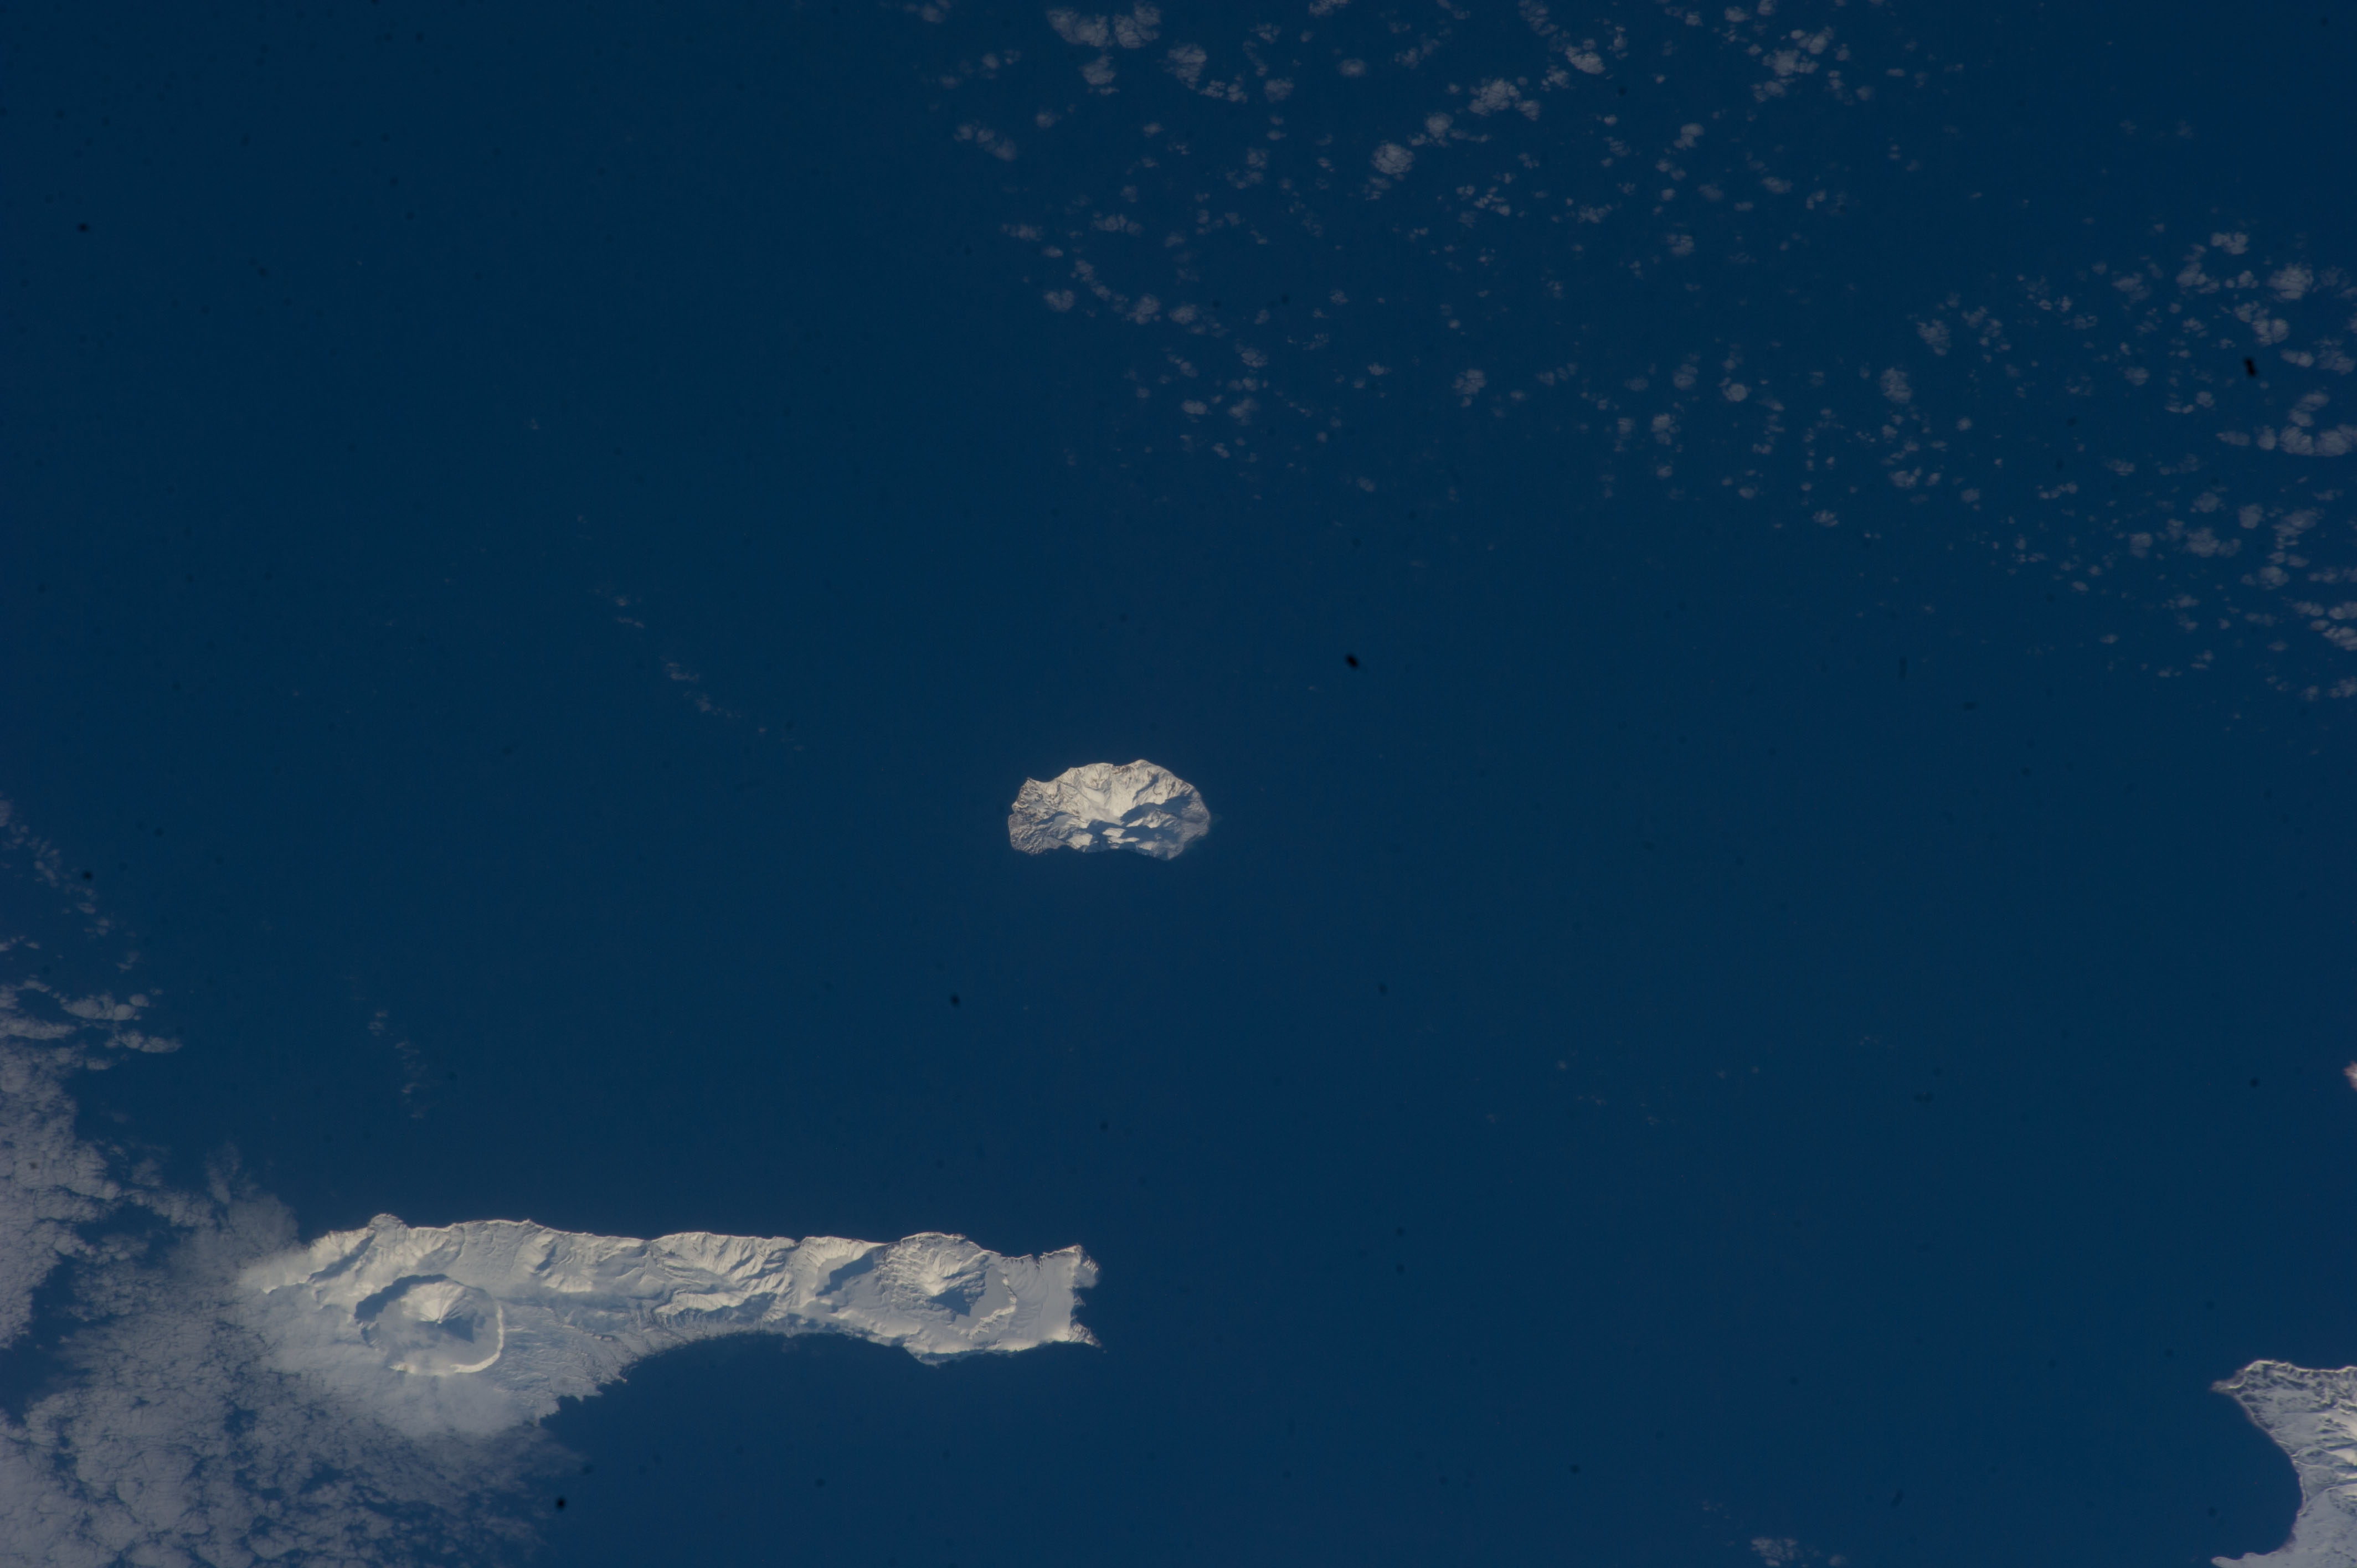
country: RUSSIA
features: FUSSA VOLCANO, CHIKURACHKI VLCANO, LUZHIN STRAIT, COASTLINE
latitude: 49.8
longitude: 154.4
